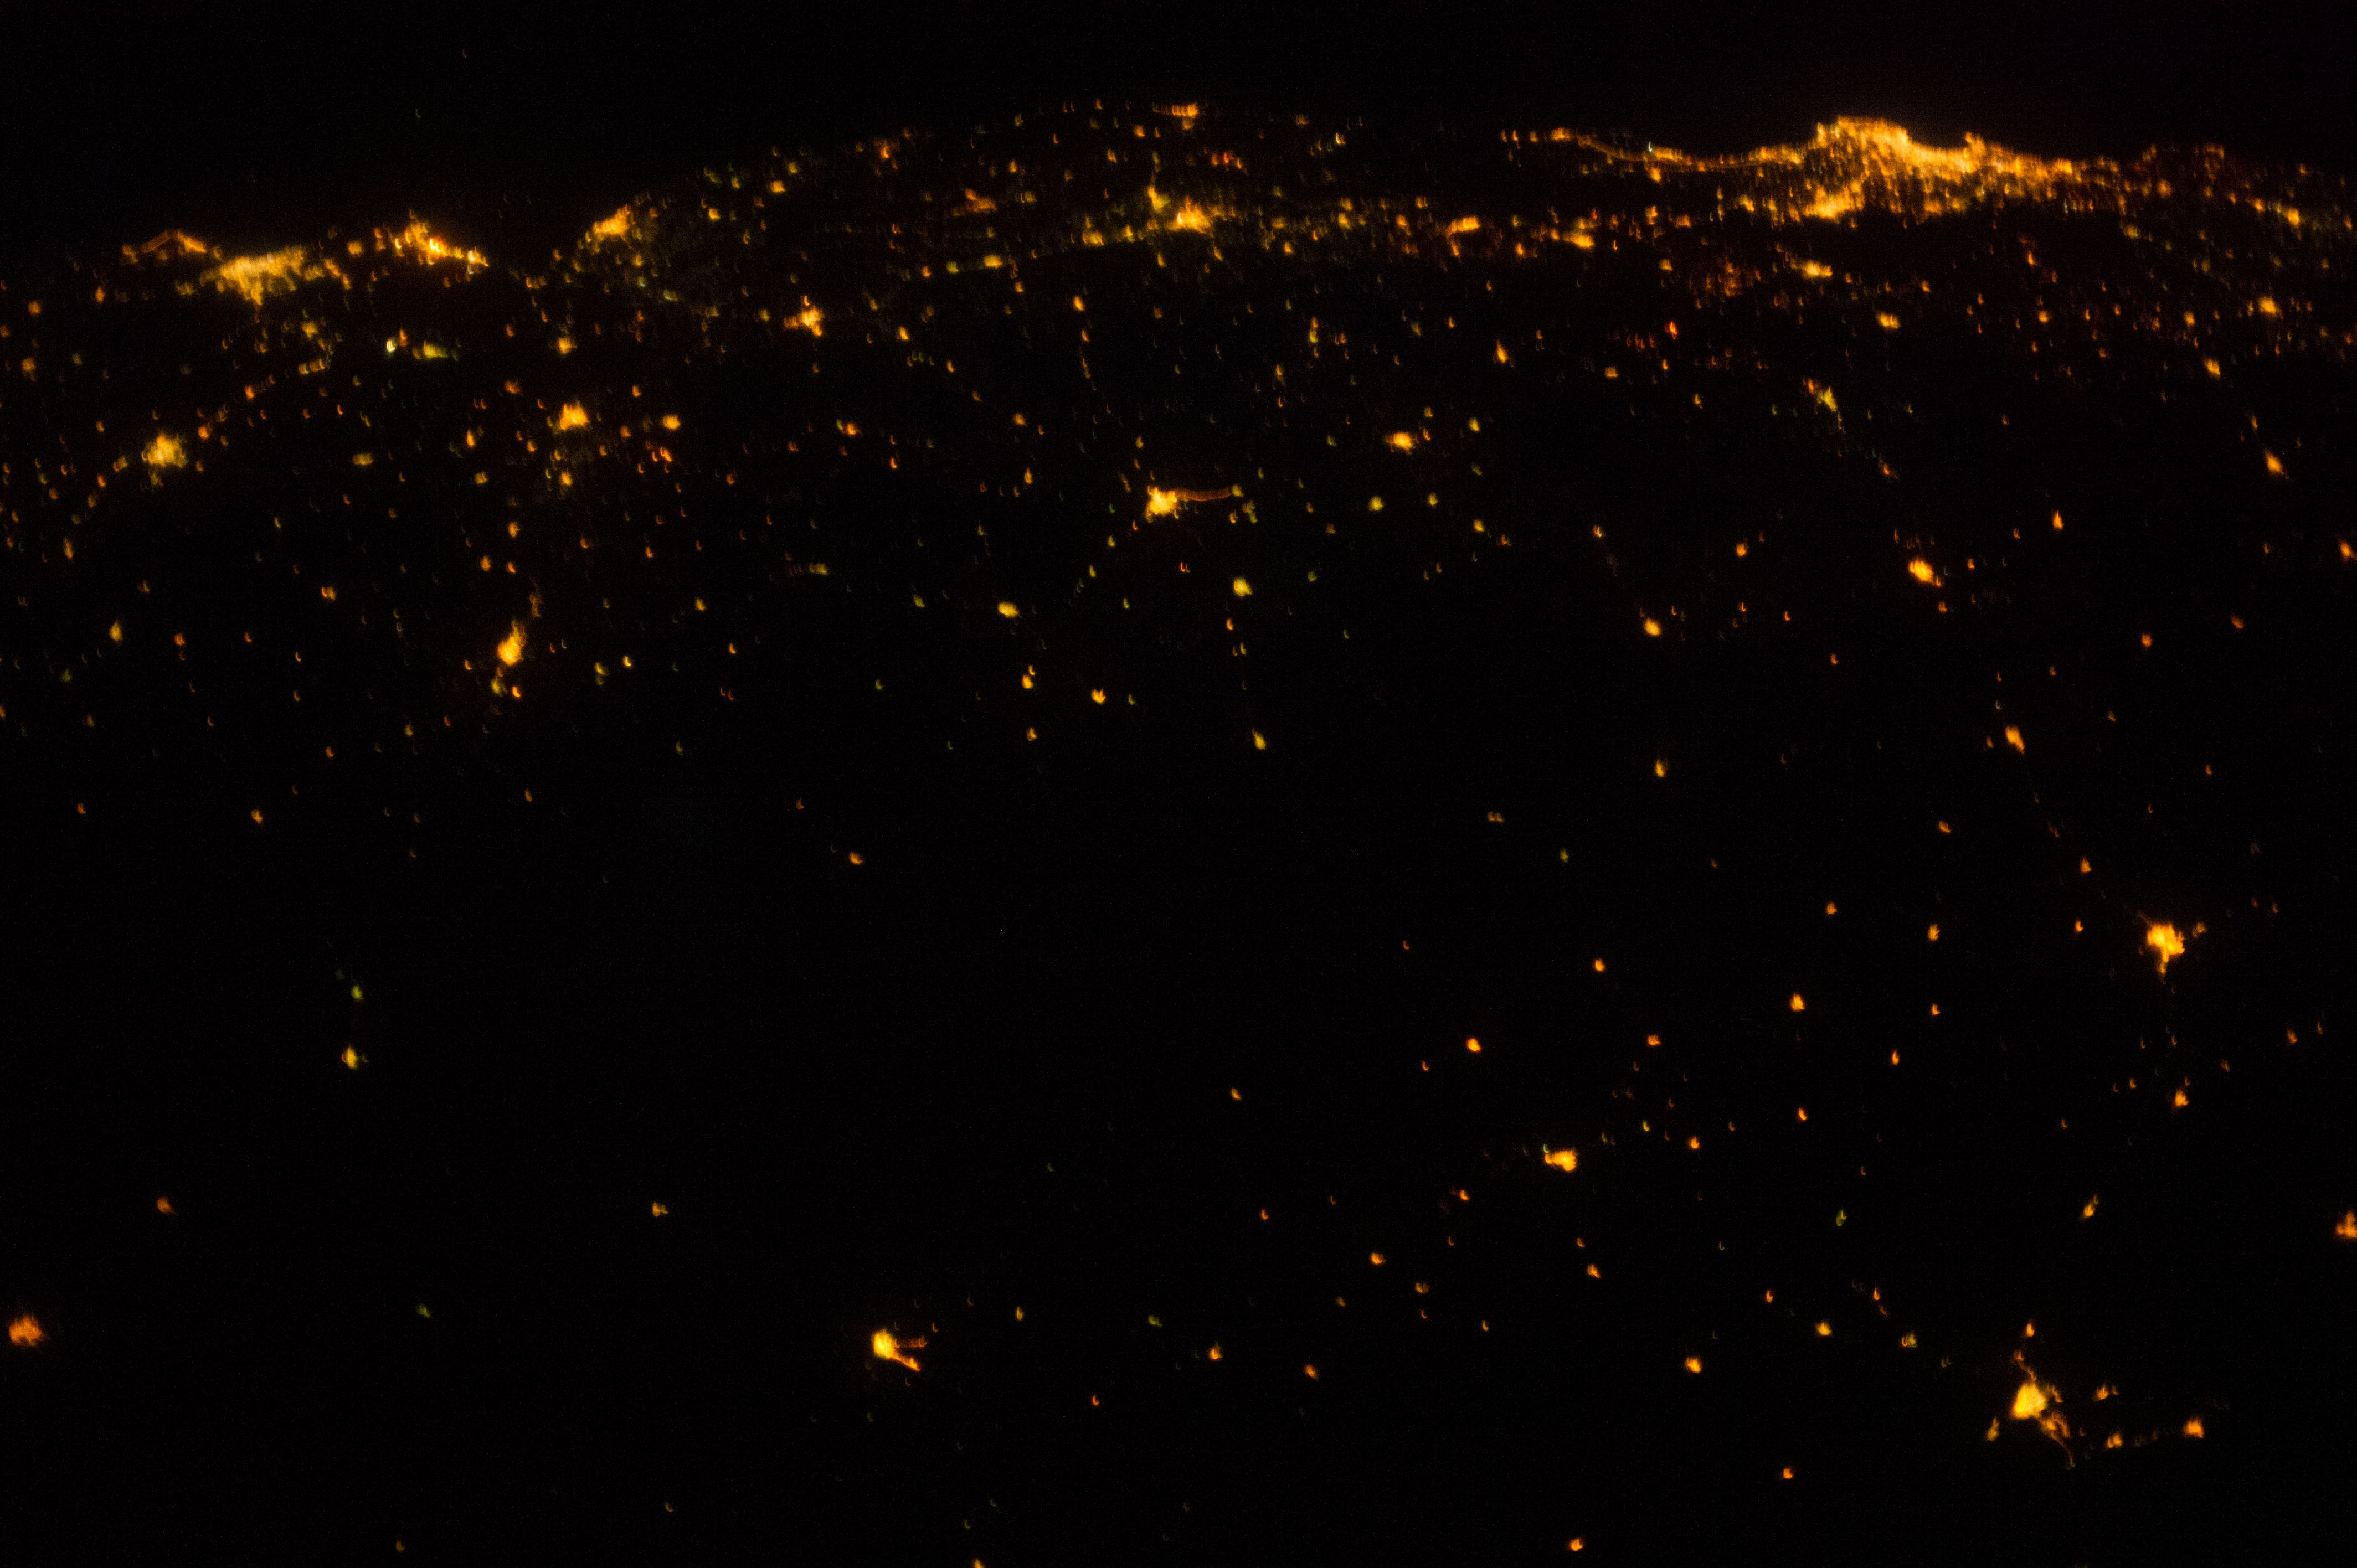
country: ALGERIA
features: ORAN AT NIGHT, ARZEW, ALGIERS
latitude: 35.5
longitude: 1.5
